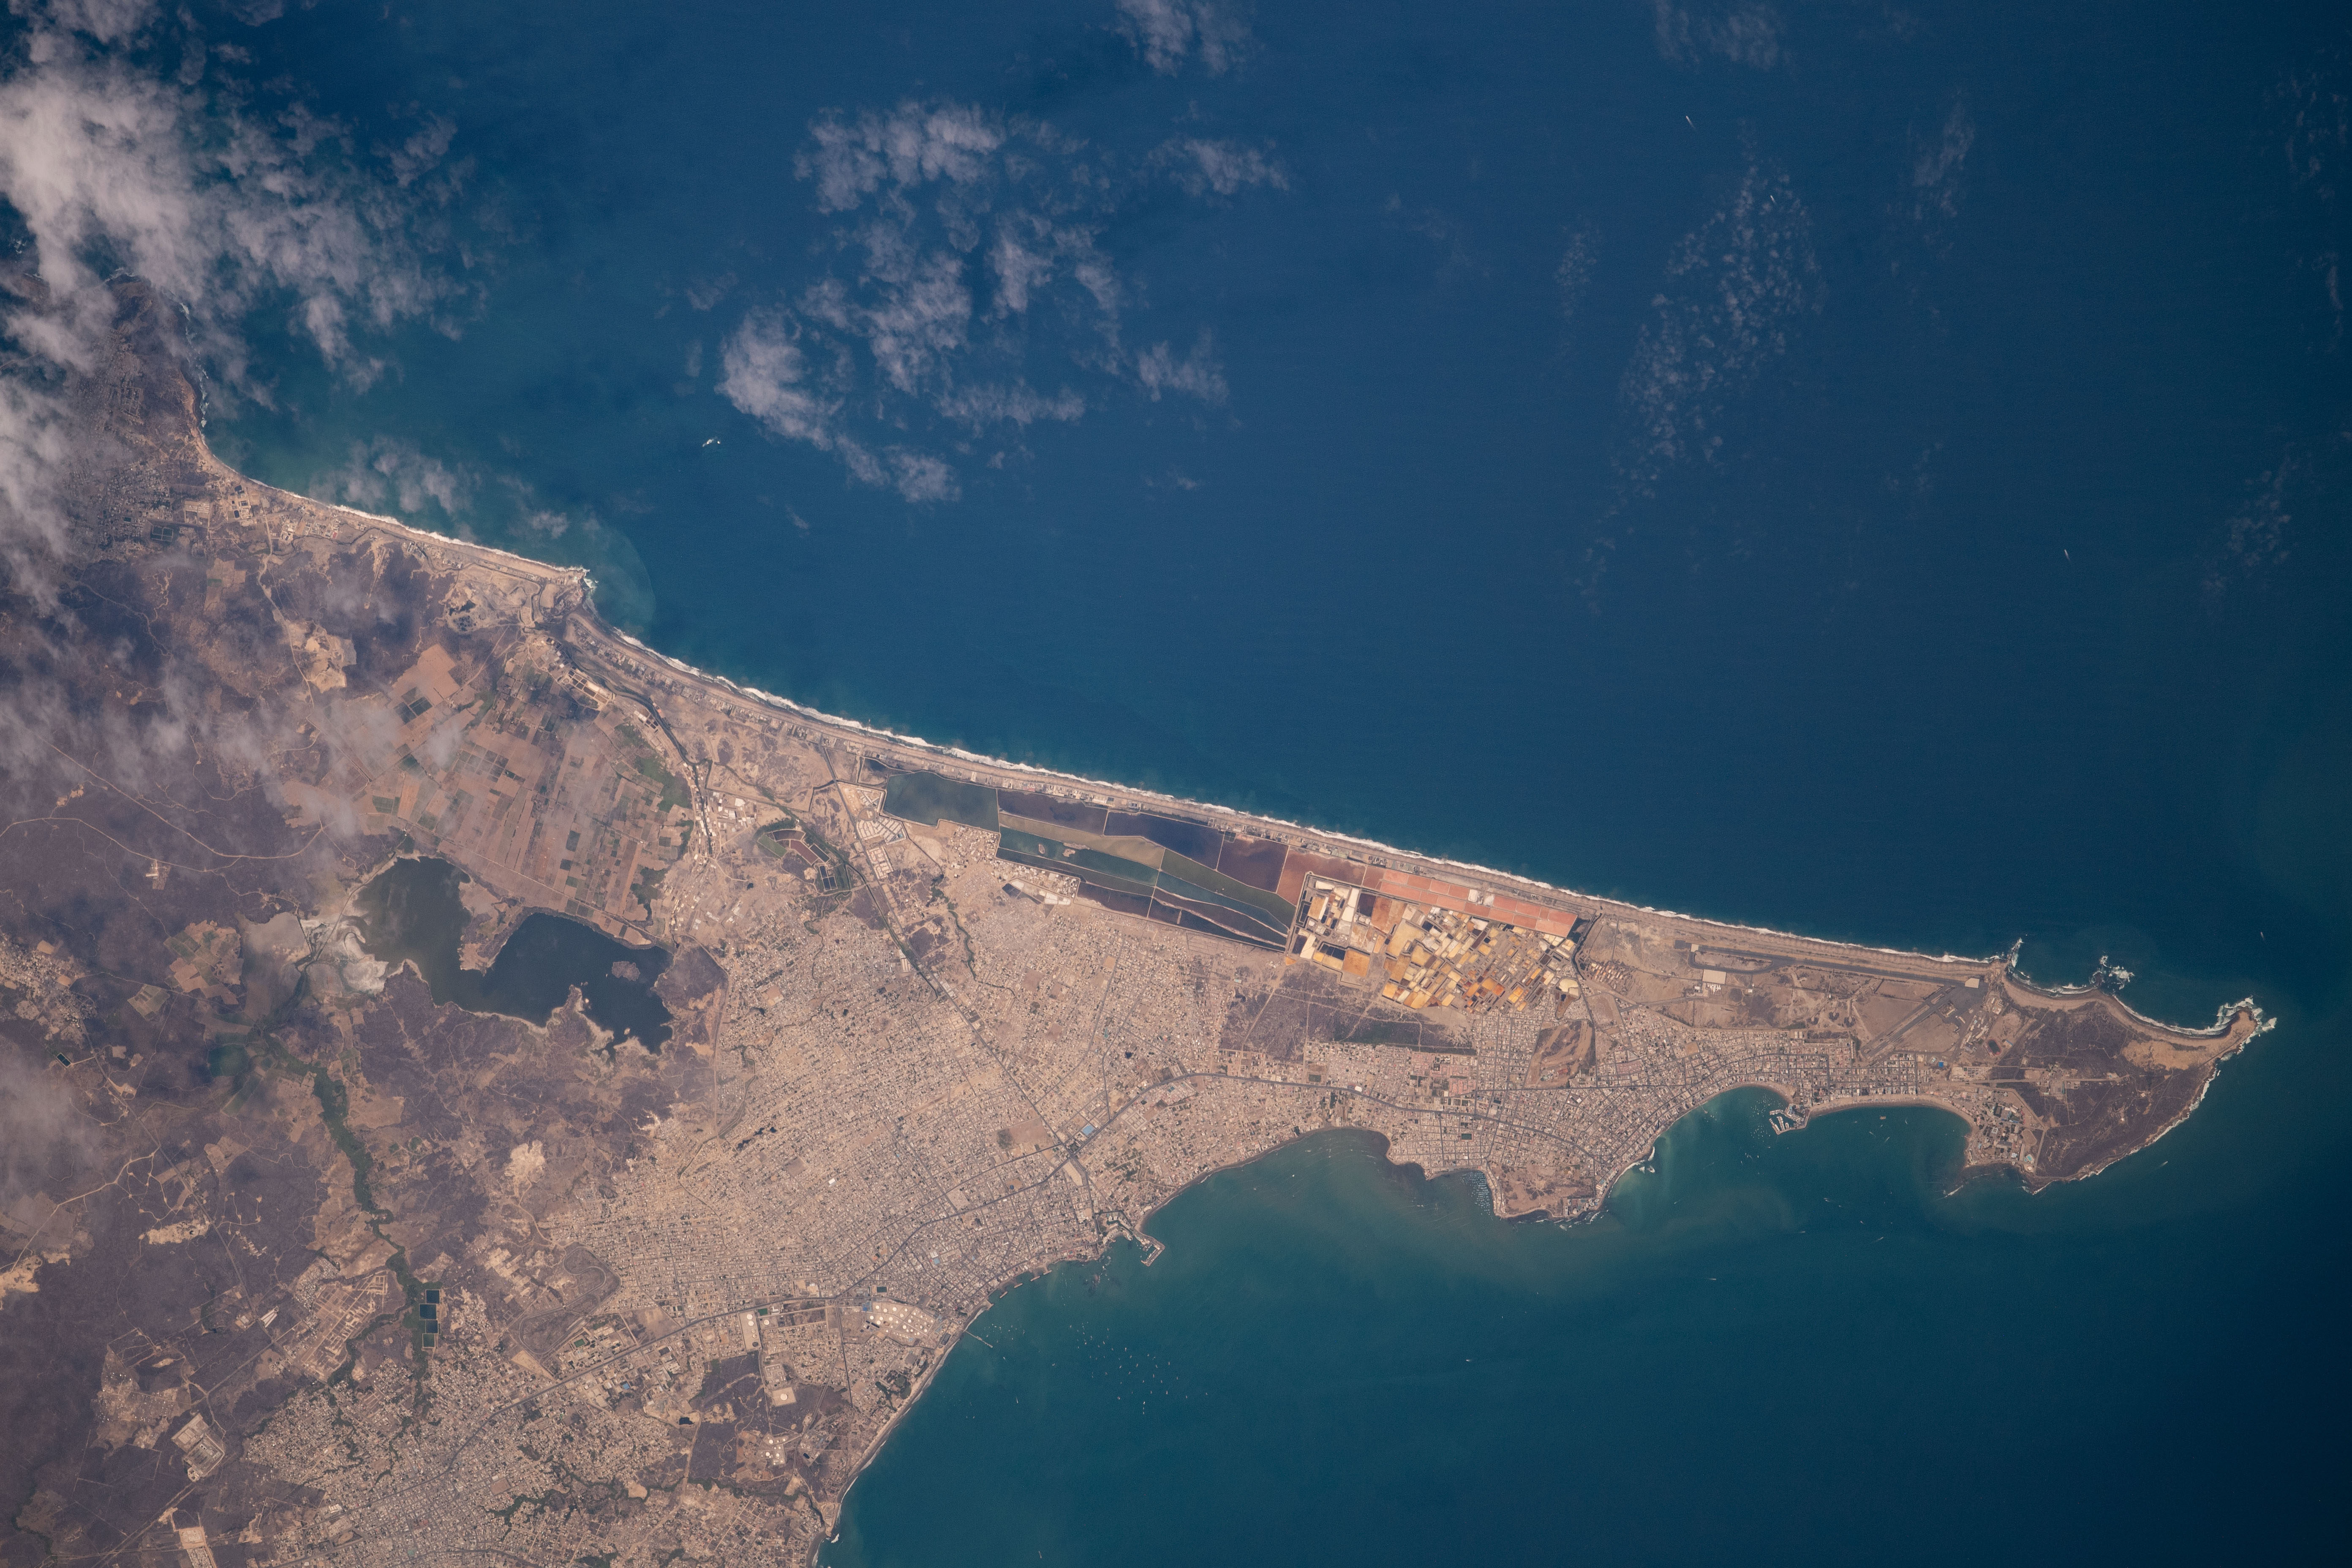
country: ECUADOR
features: SALINAS
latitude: -2.2
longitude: -81.0
